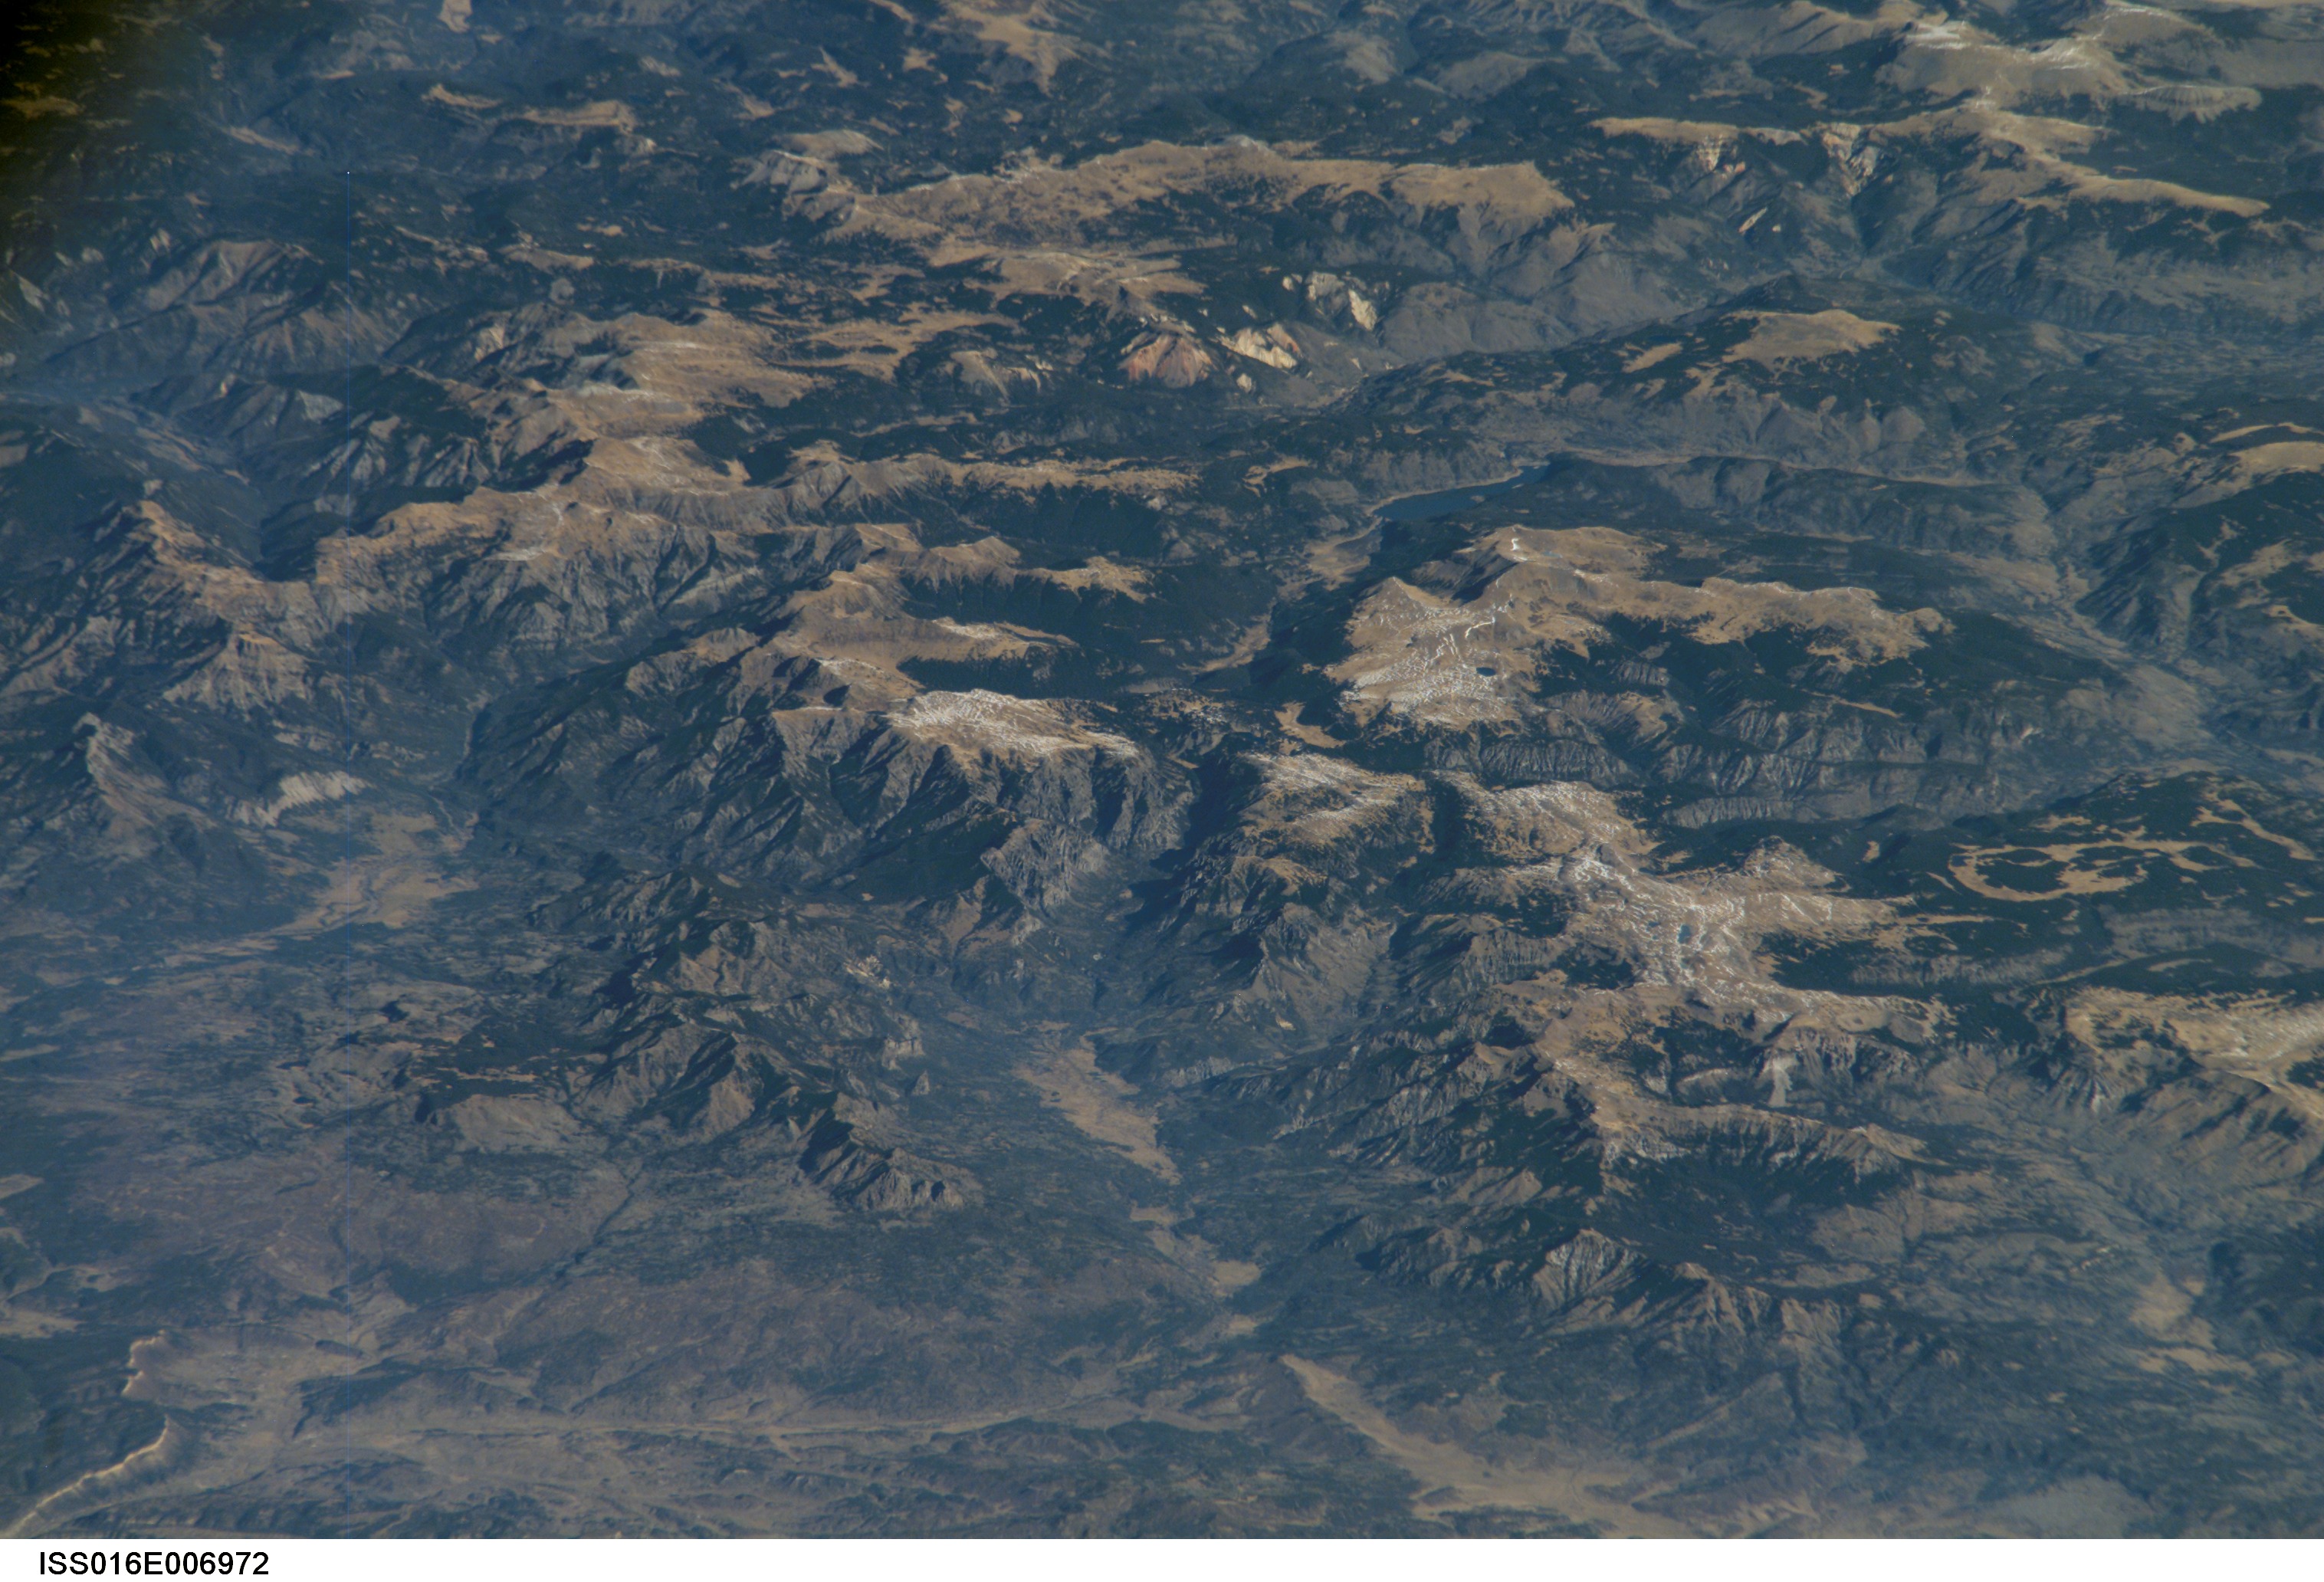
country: USA-COLORADO
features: PAN-SAN JUAN MTS., PLATORO RES.
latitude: 37.3
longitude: -106.6
